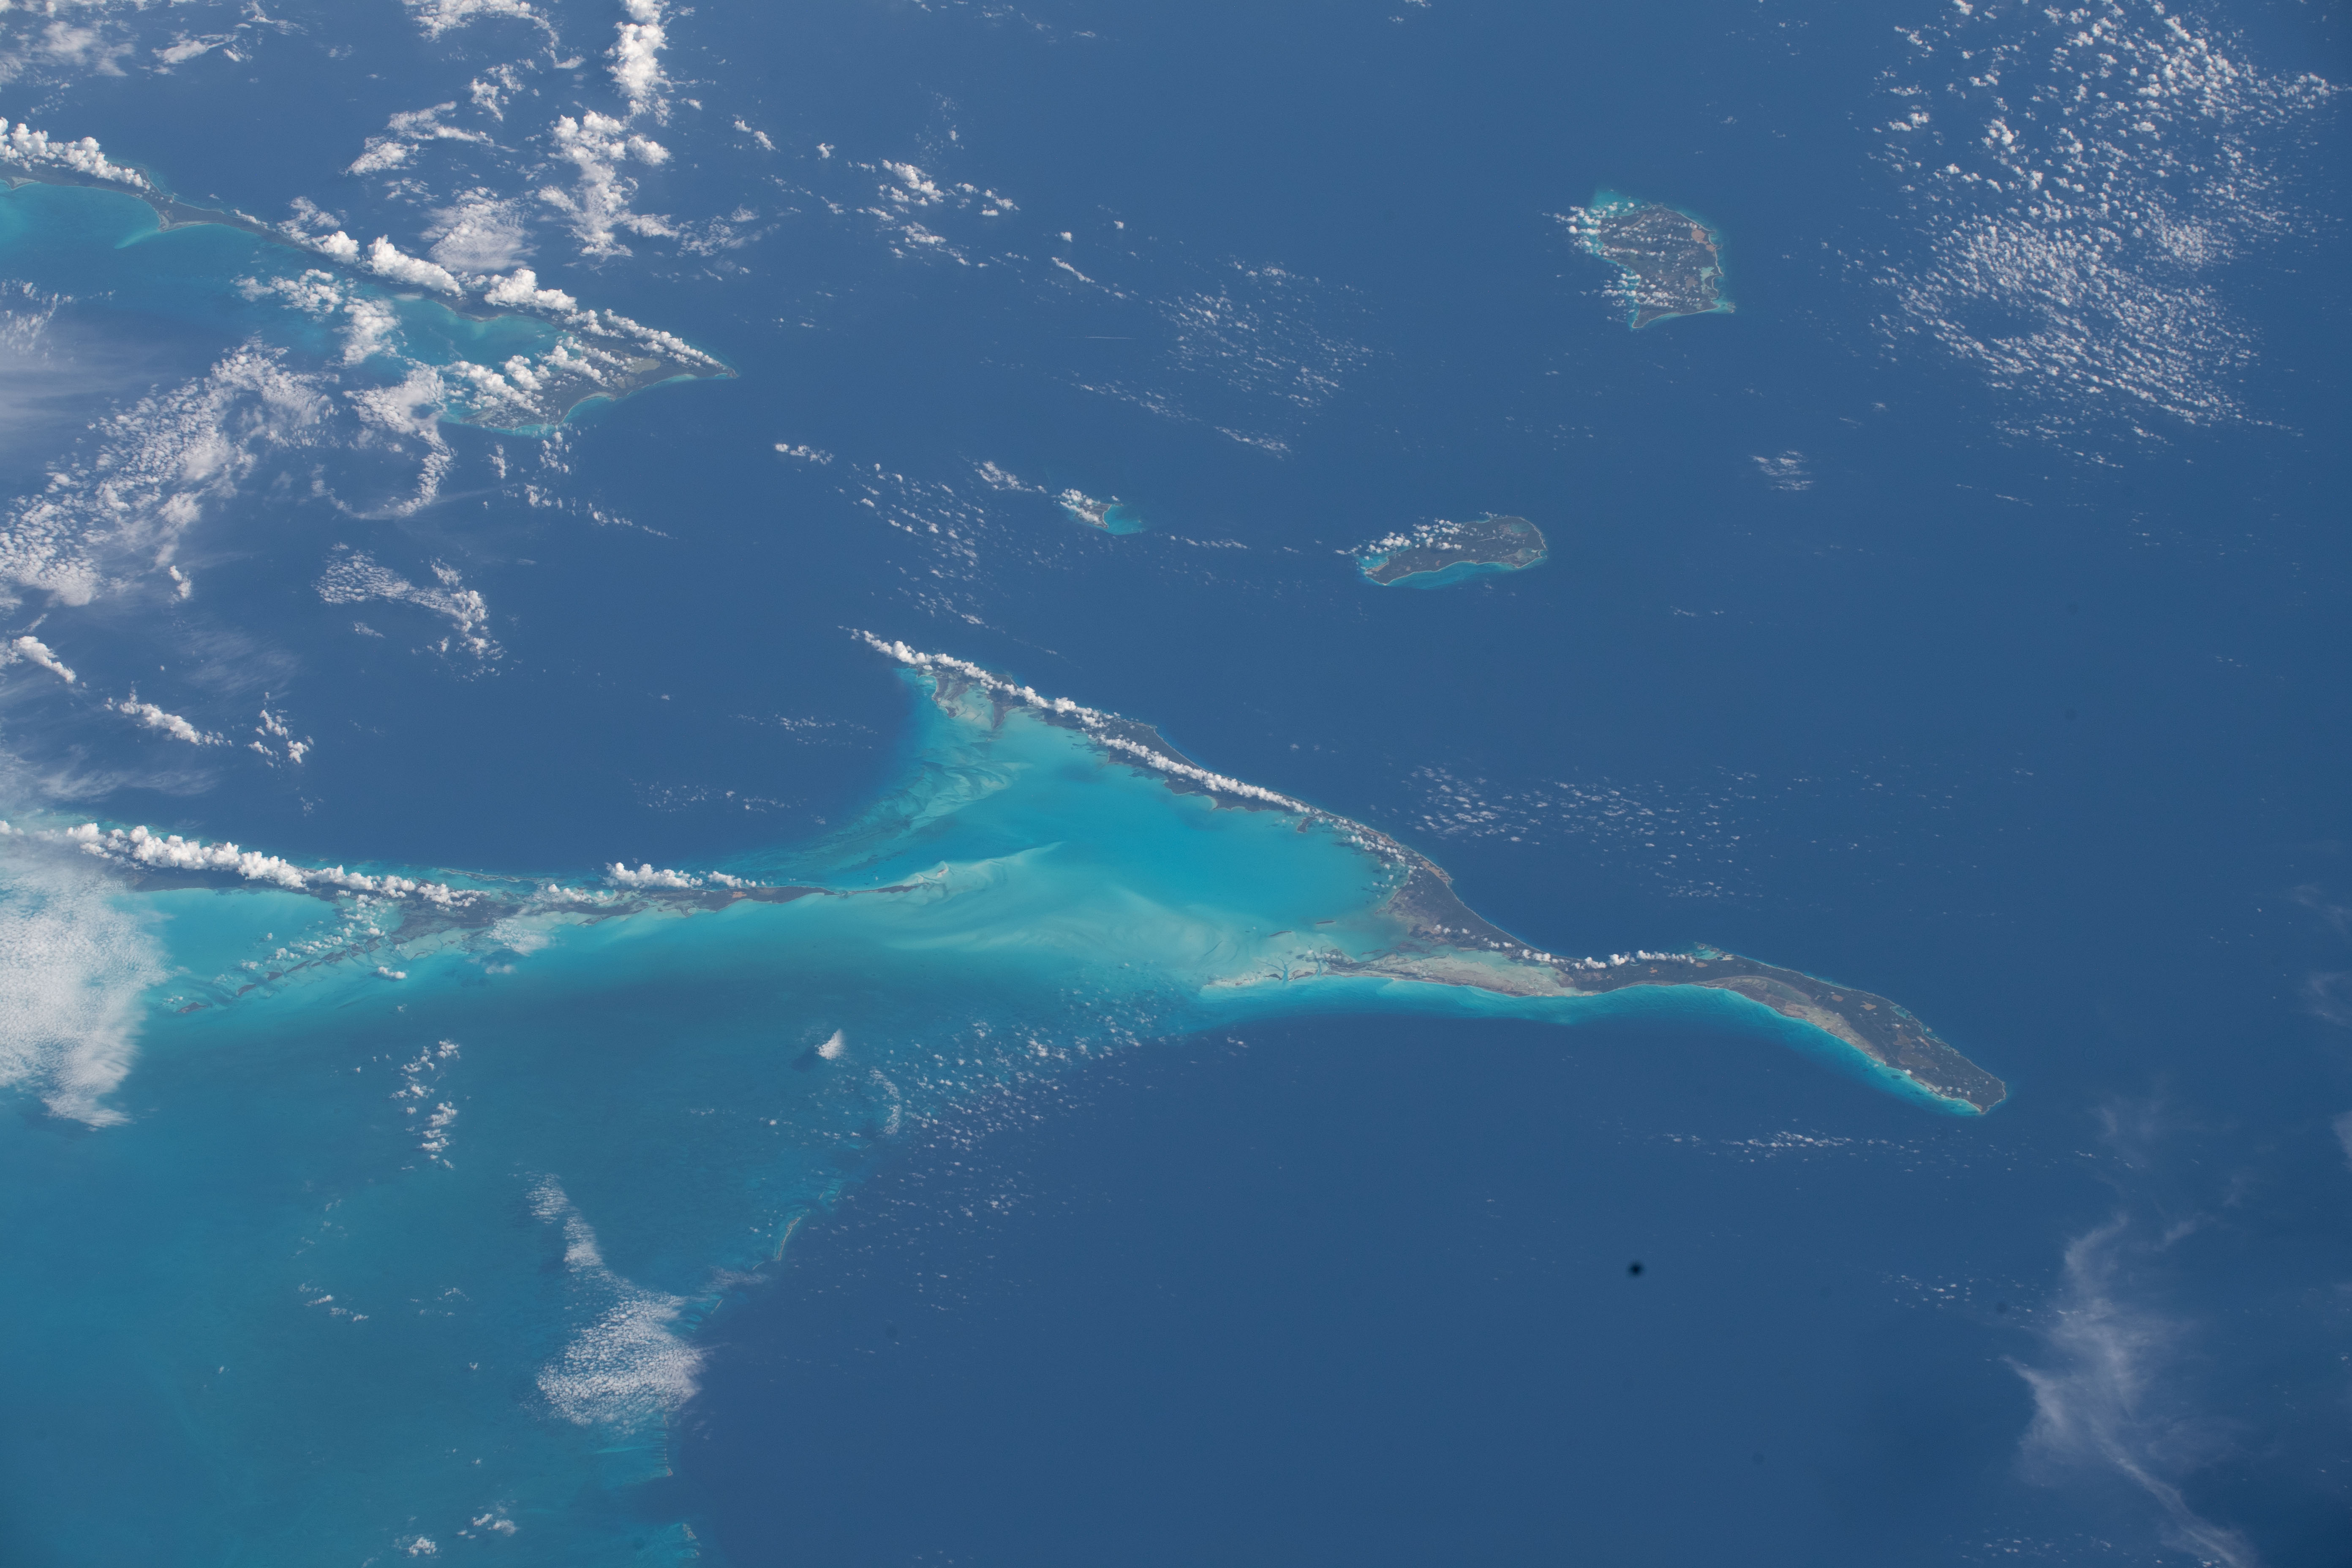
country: BAHAMAS
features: CAT ISLAND, LONG ISLAND, CAPE SANTA MARIA, GEORGE TOWN
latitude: 23.0
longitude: -75.9
